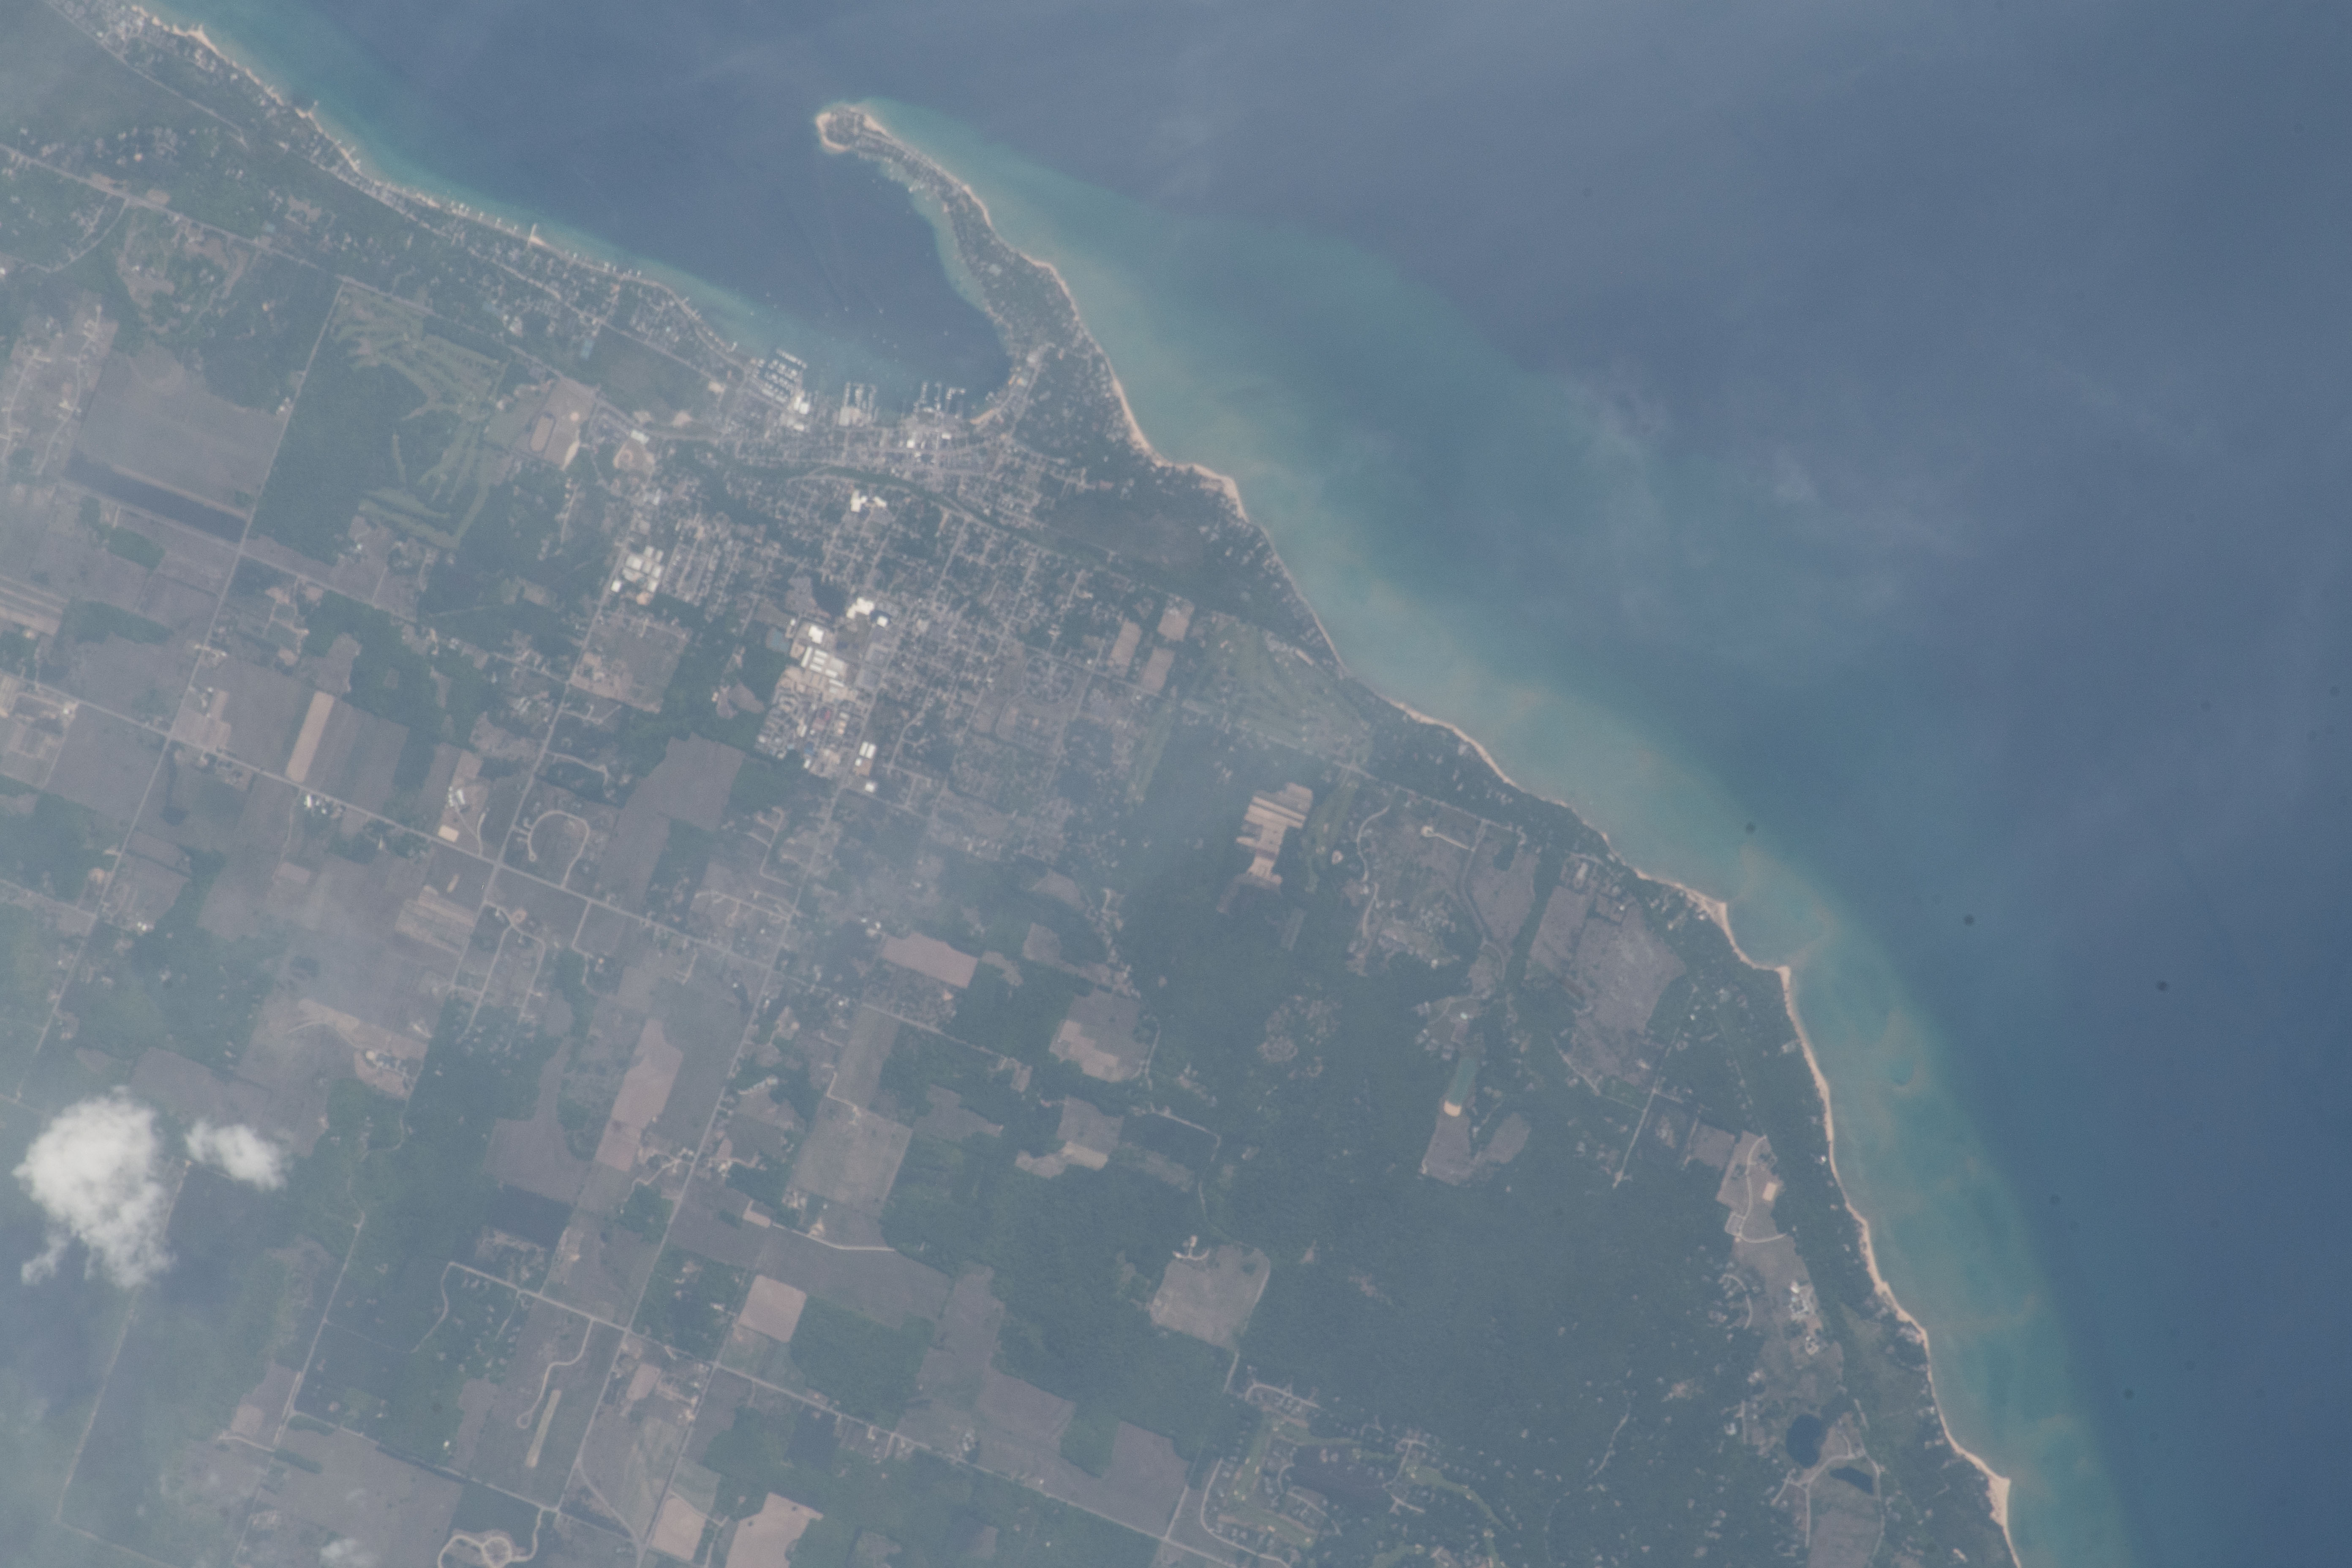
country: USA-MICHIGAN
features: LAKE MICHIGAN, LITTLE TRAVERSE BAY, HARBOR POINT, HARBOR SPRINGS
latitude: 45.4
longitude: -85.0
